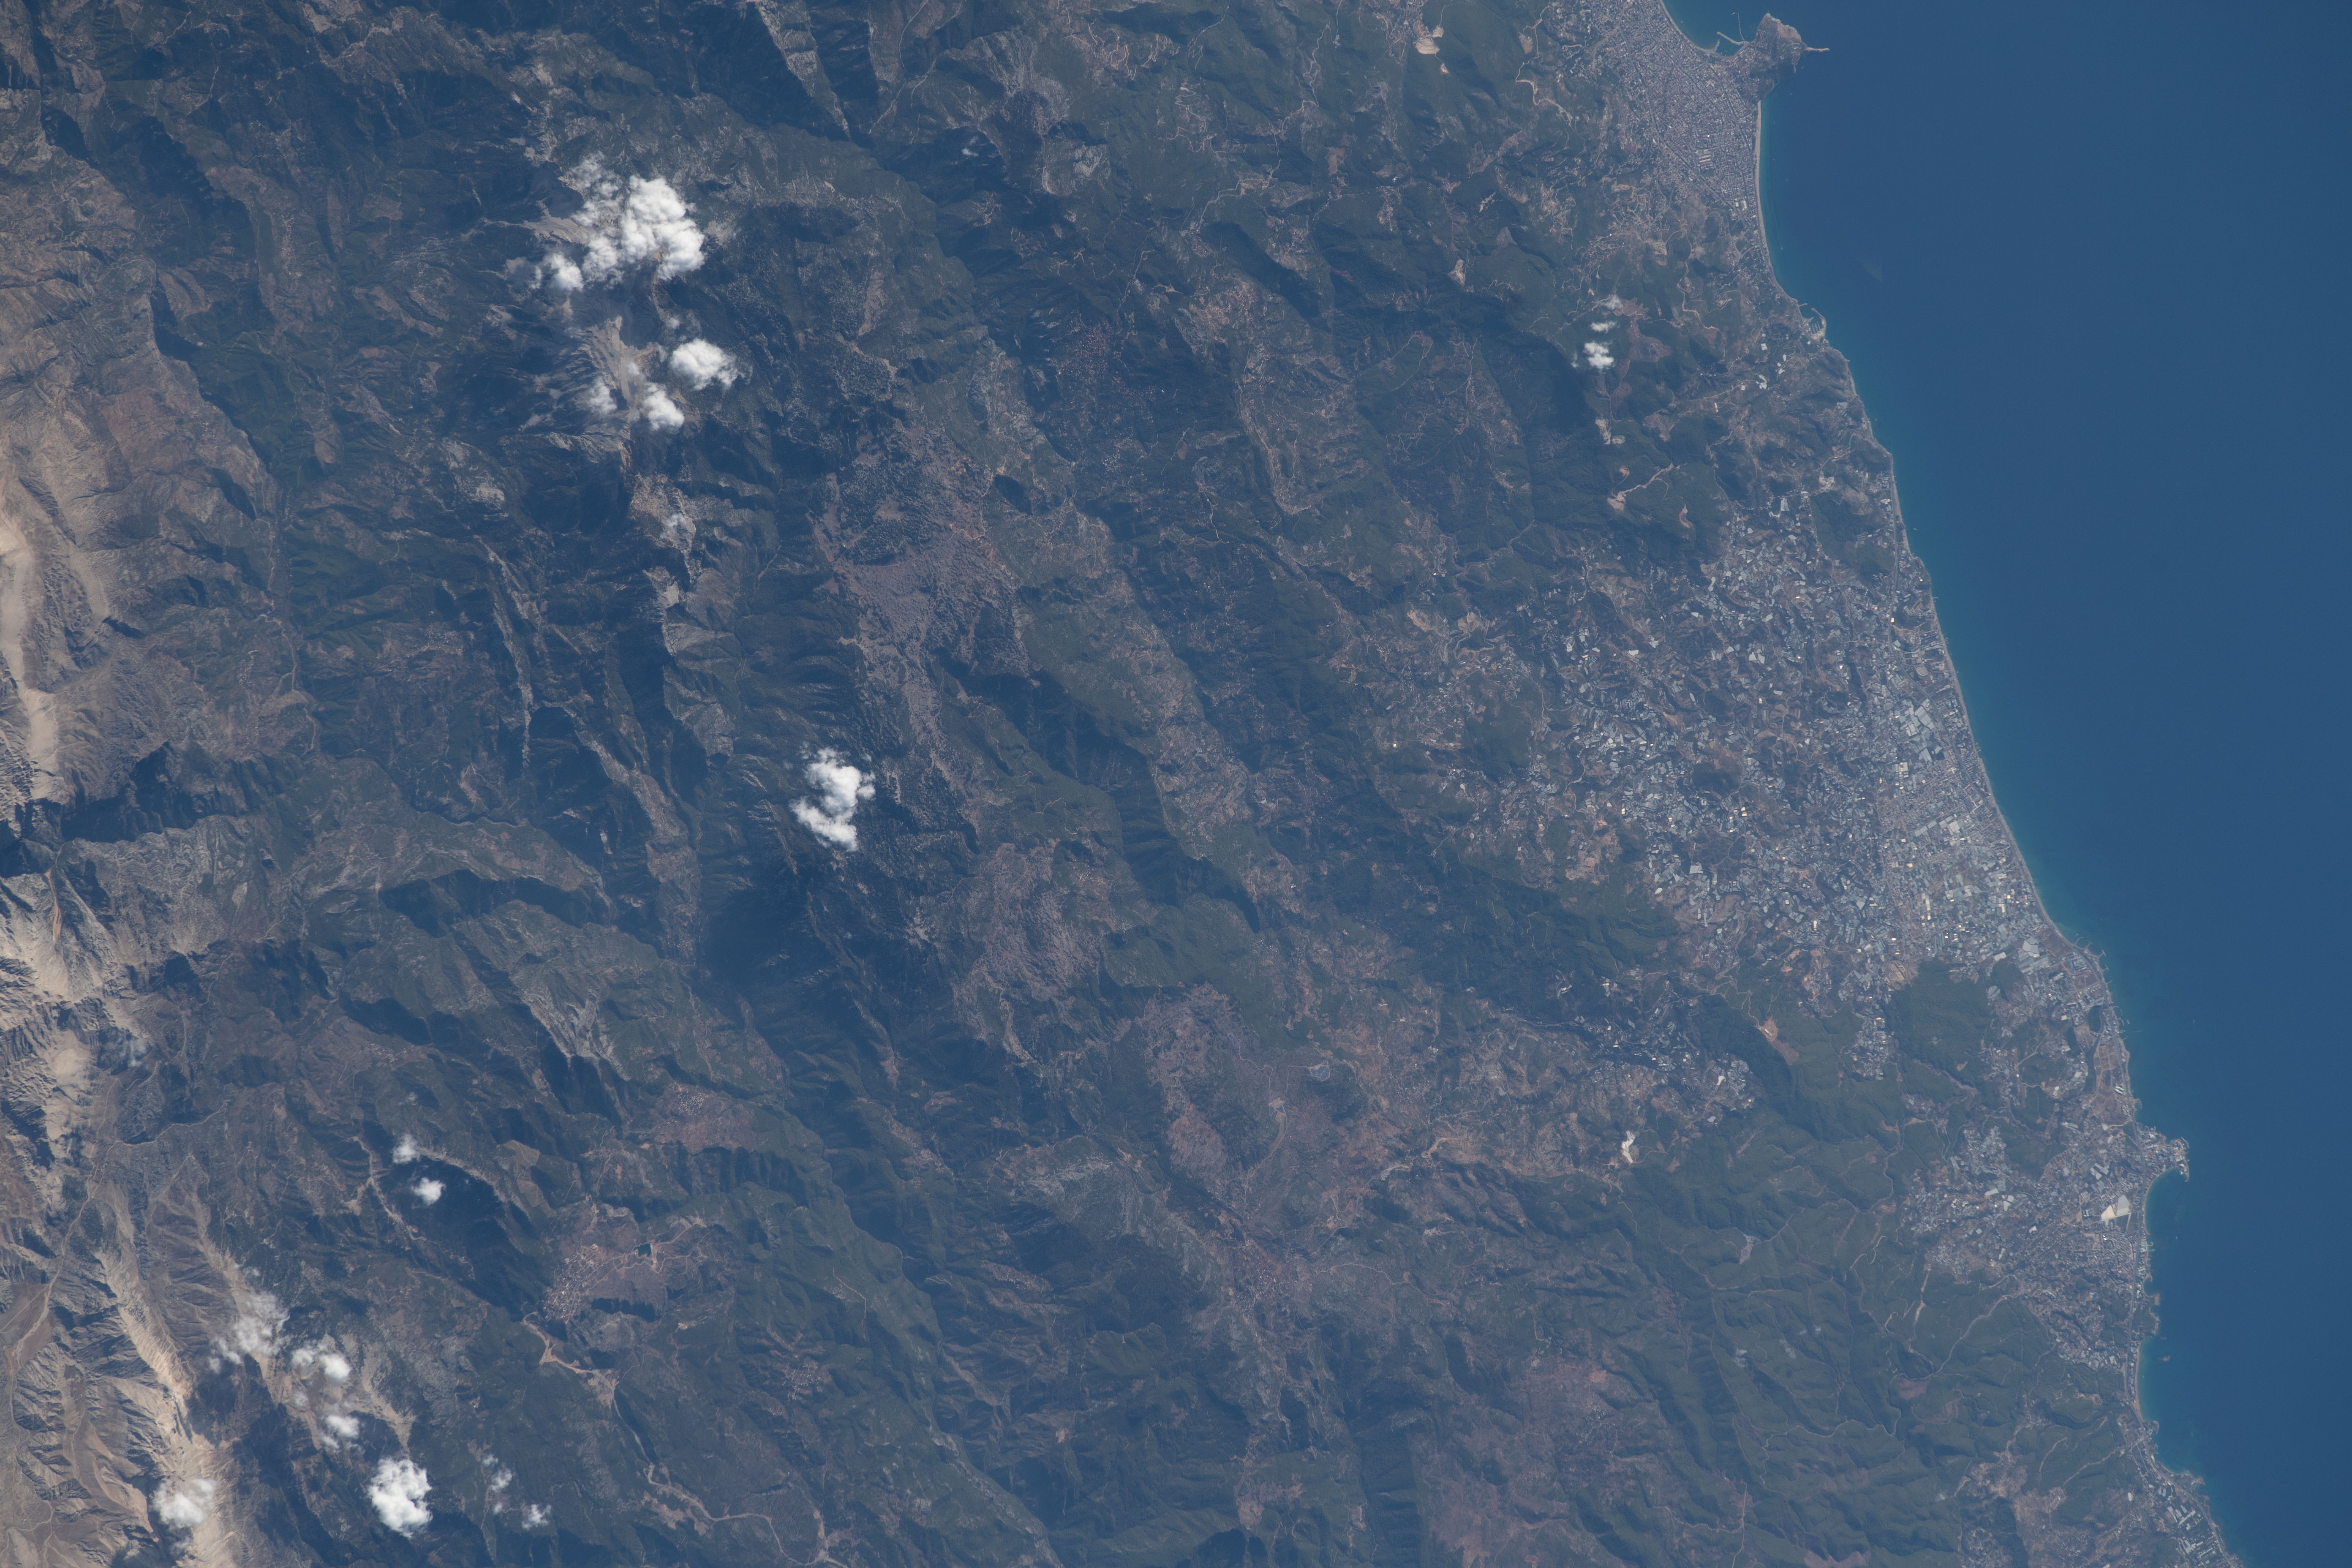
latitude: 36.7
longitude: 32.0
